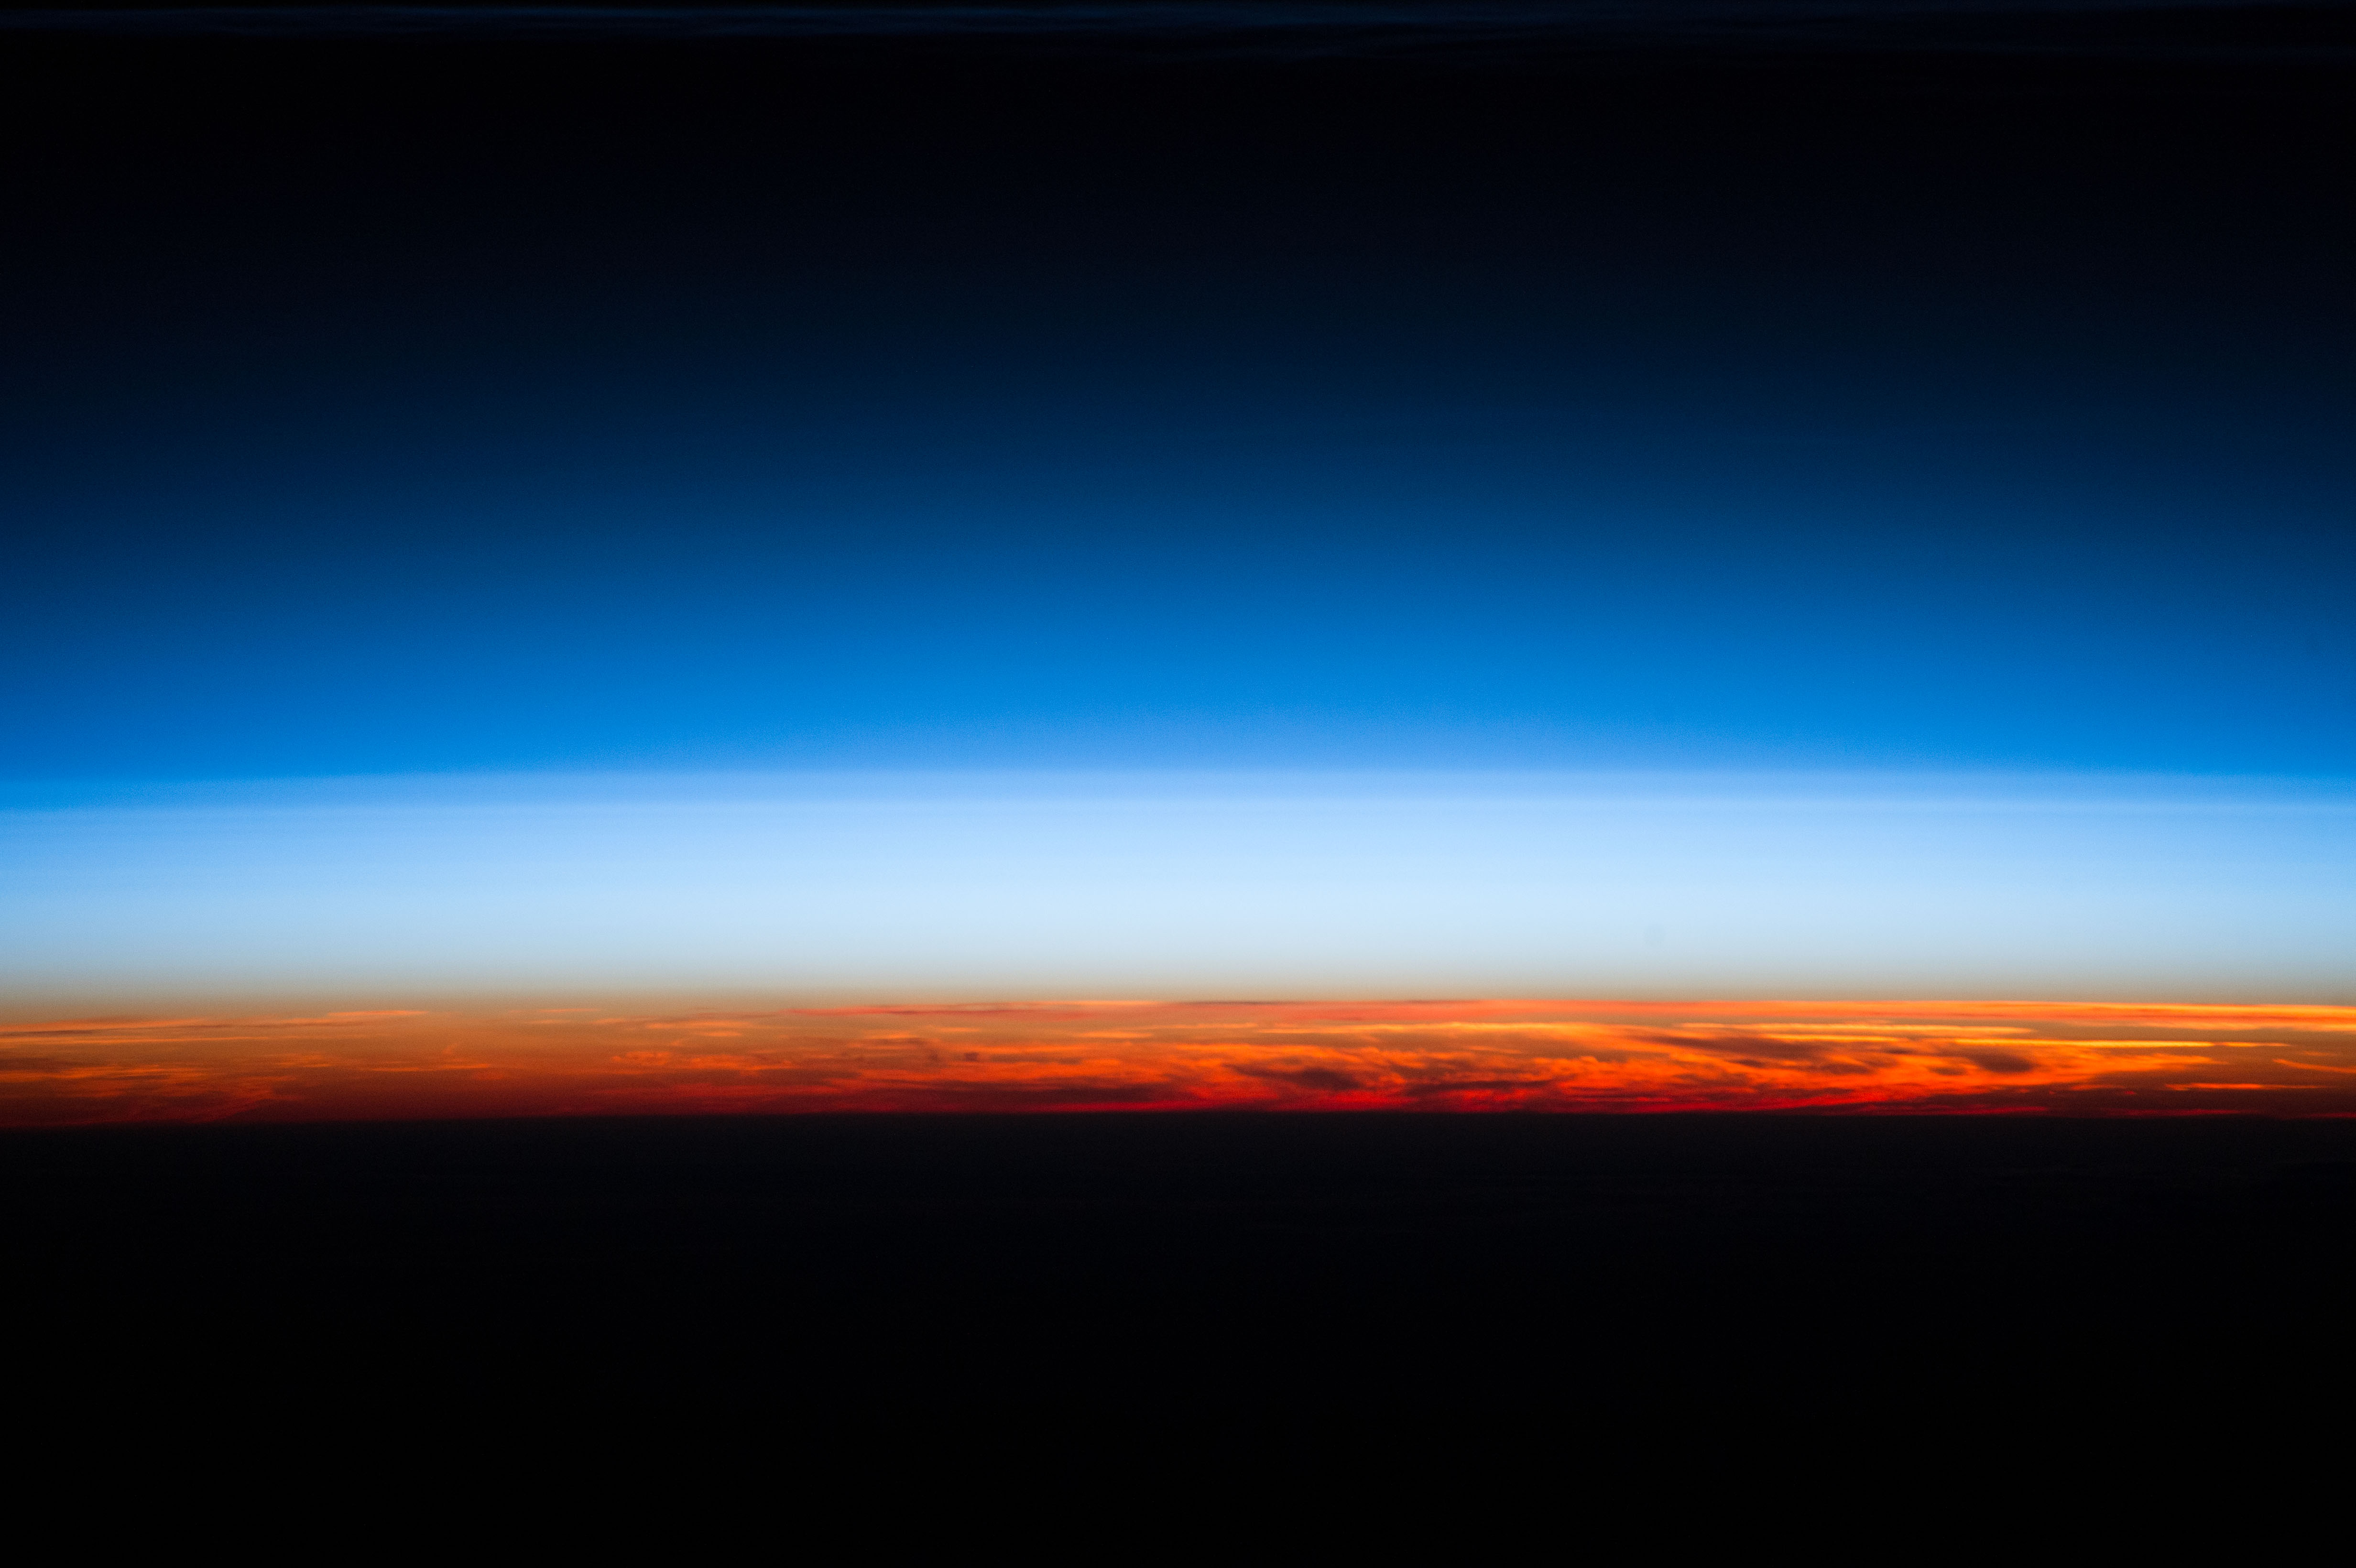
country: KAZAKHSTAN
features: ATMOSPHERIC LIMB AT DAWN
